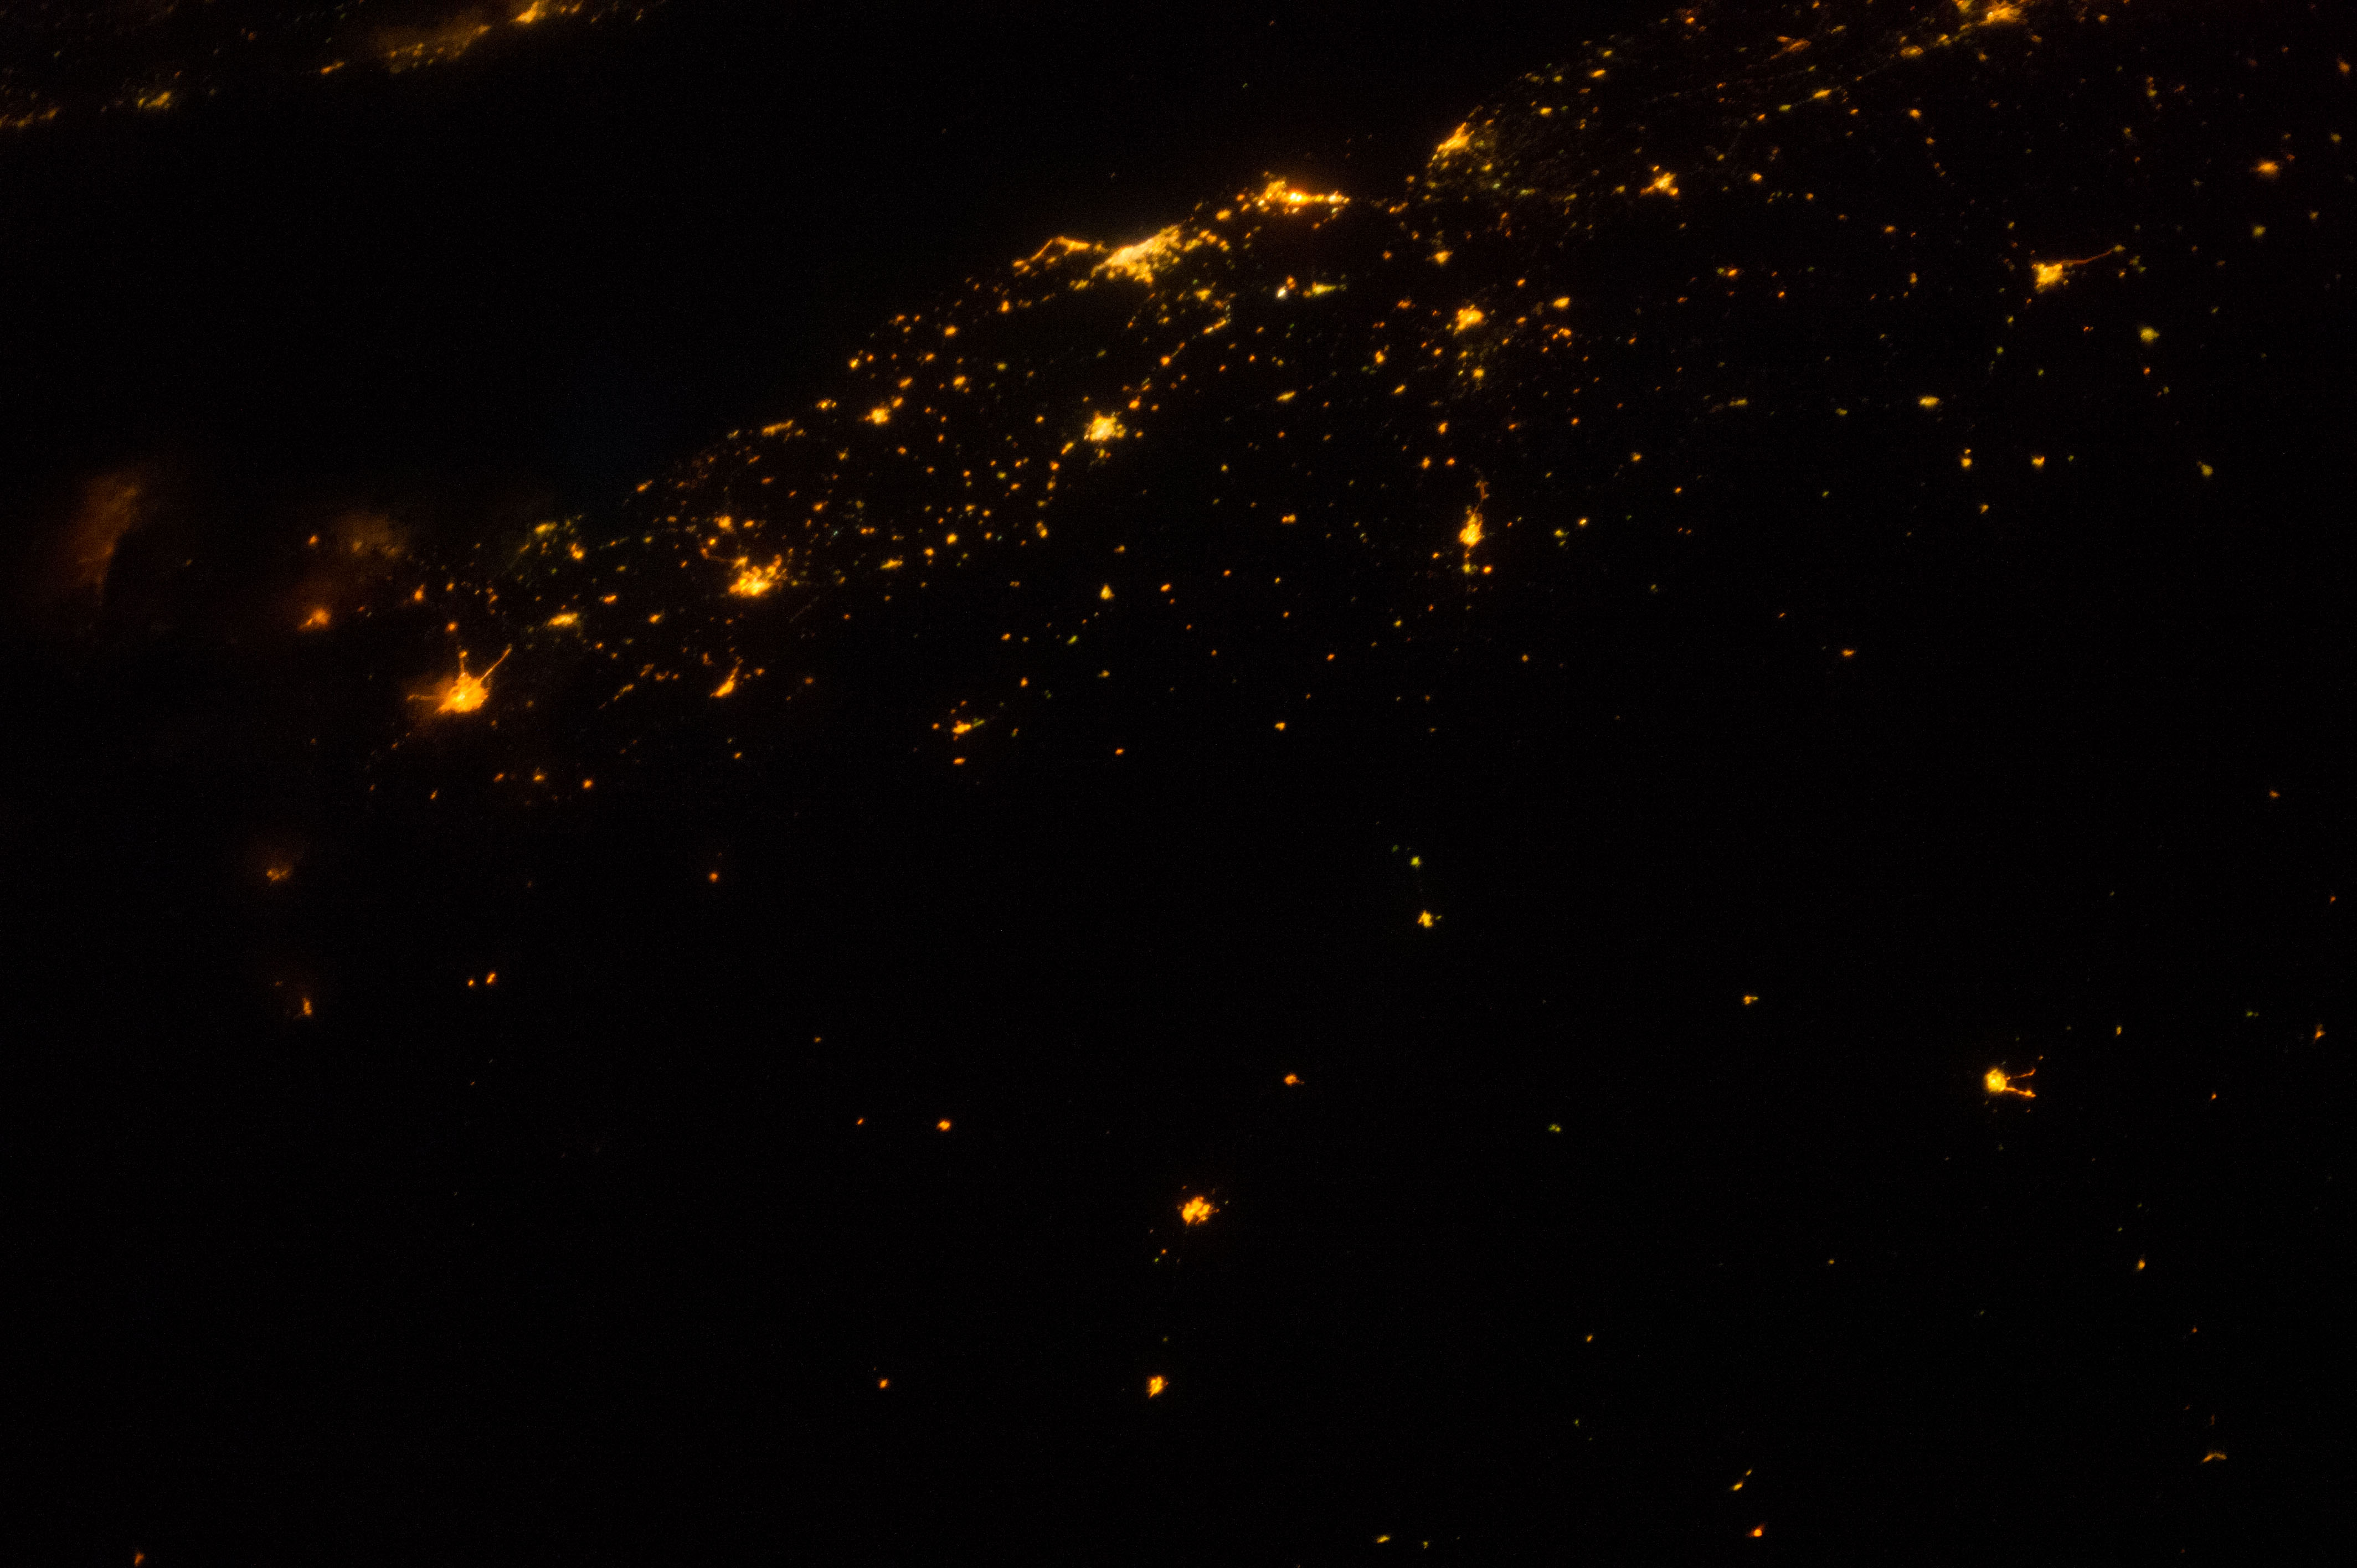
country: ALGERIA
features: ORAN AT NIGHT, ARZEW
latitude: 35.0
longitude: 0.0
